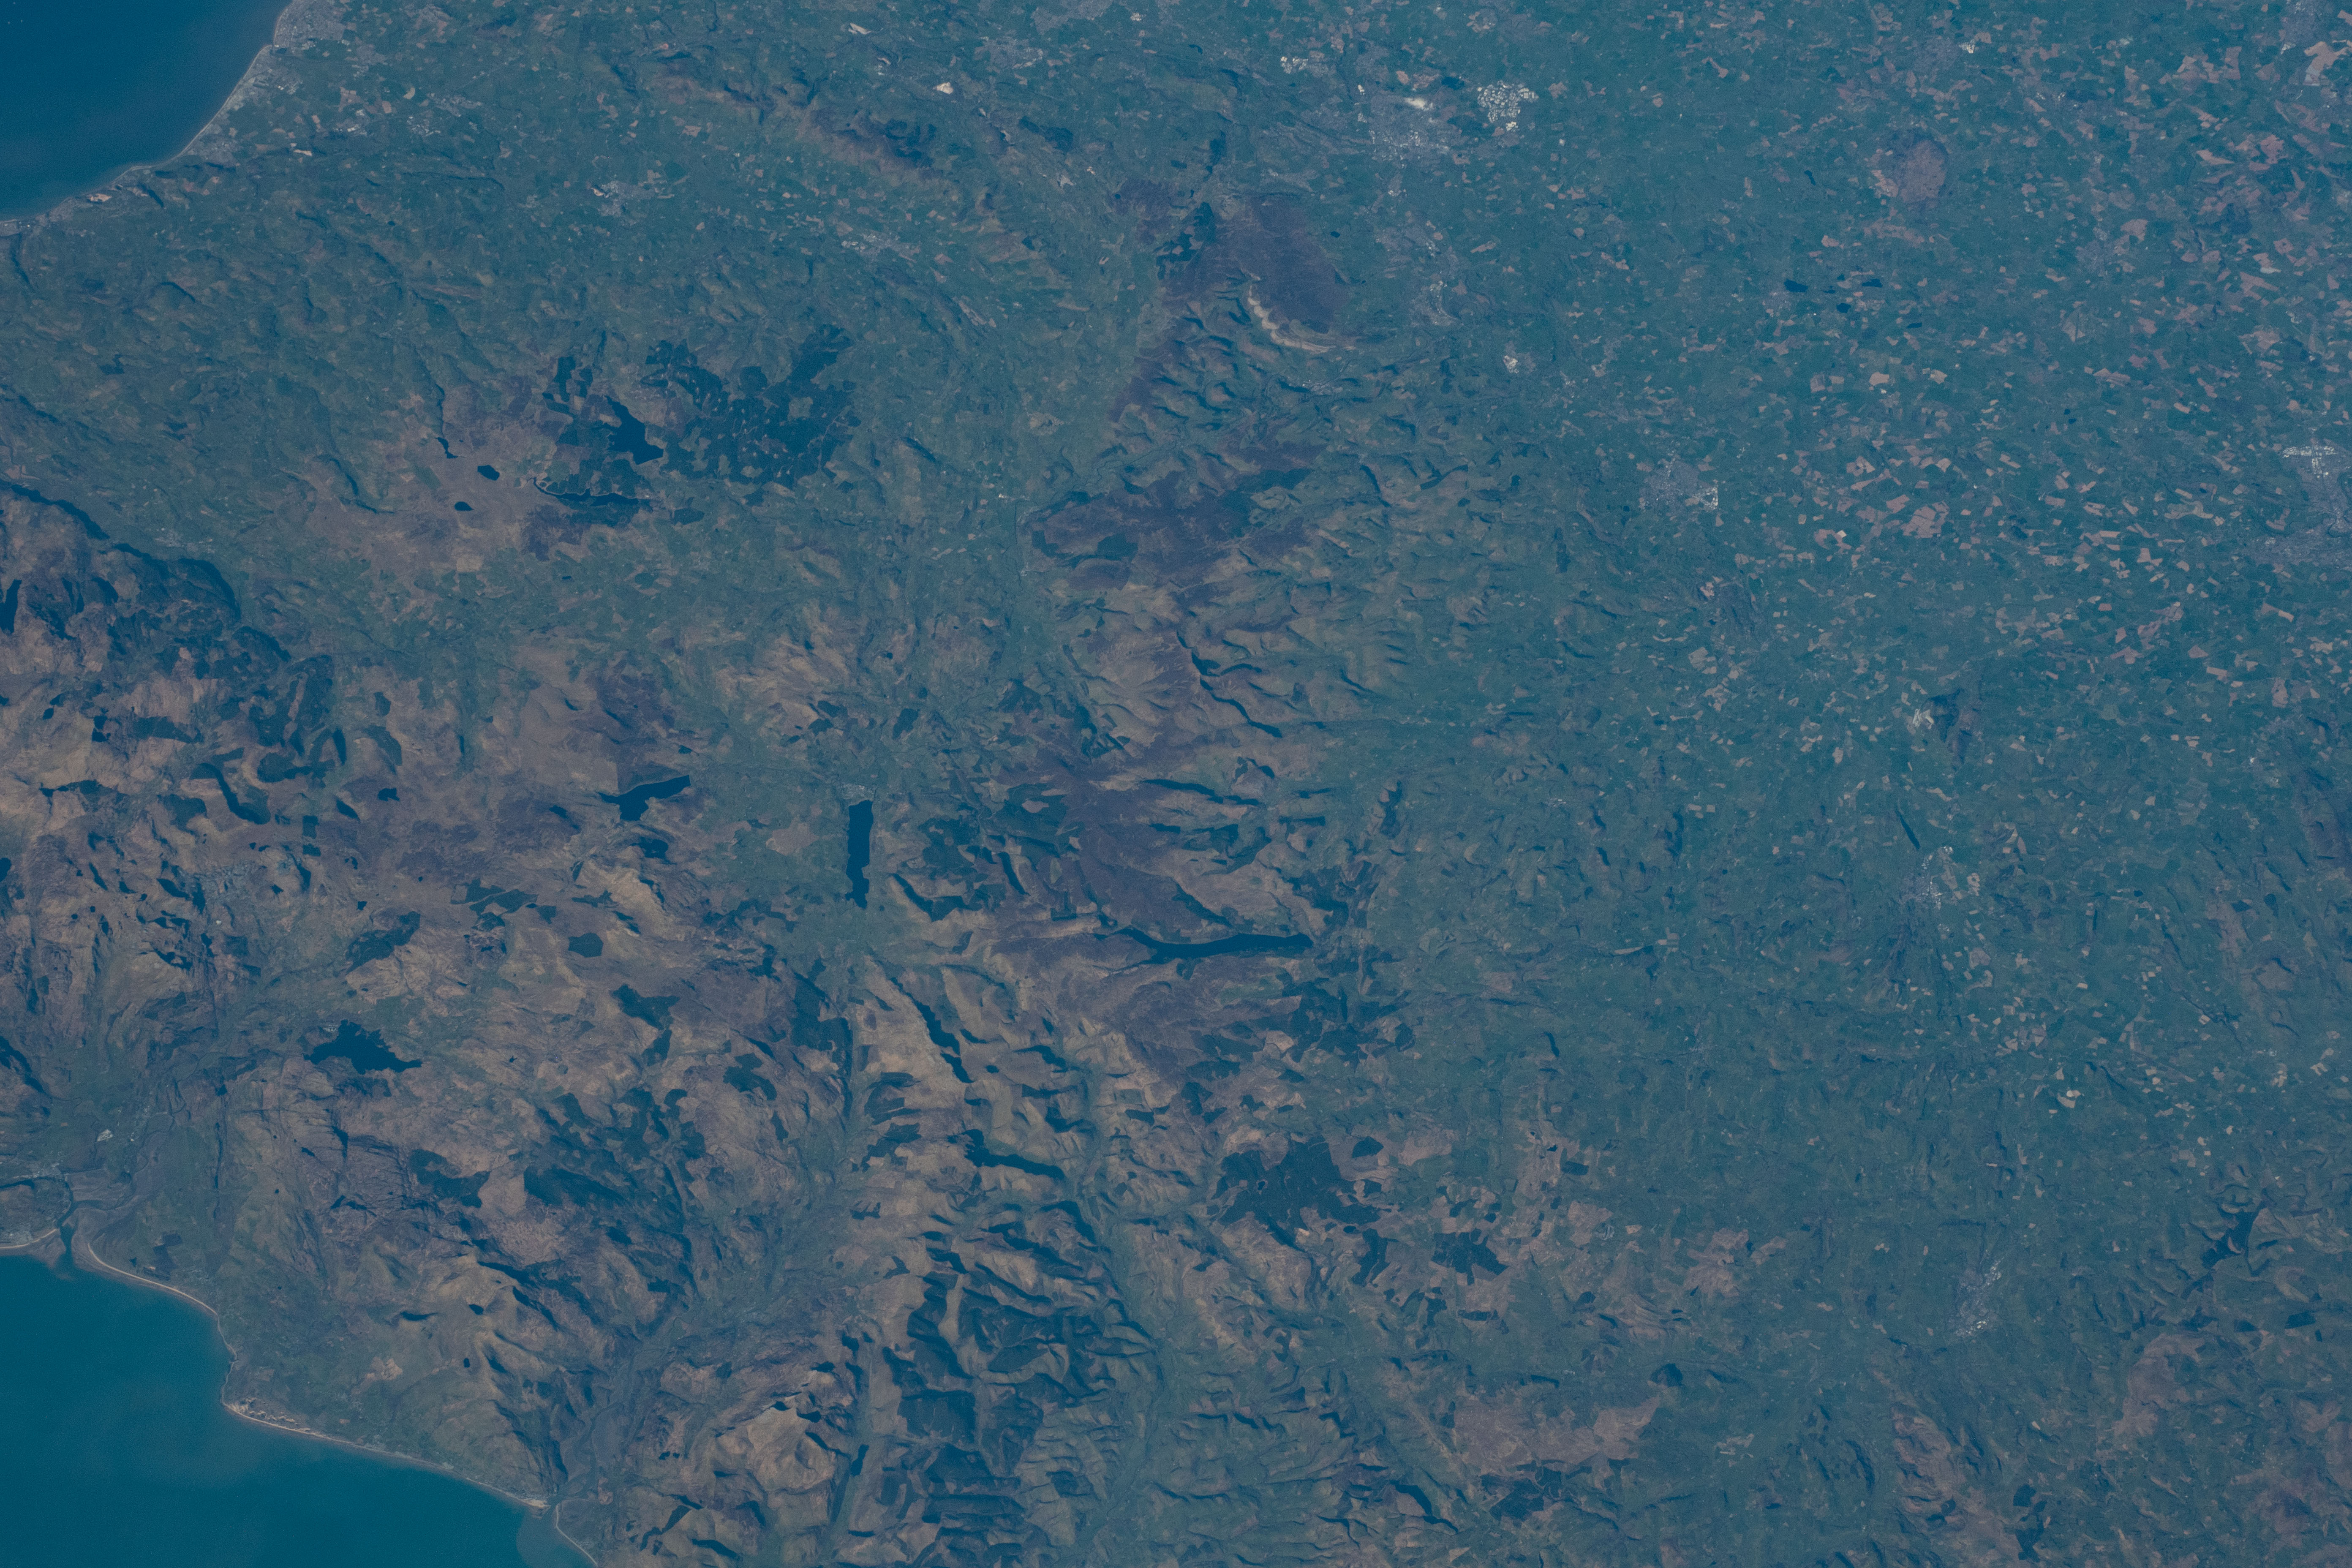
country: UK-WALES
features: BAE CEREDIGION, SNOWDONIA NATIONAL PARK, BALA
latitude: 52.8
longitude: -3.6
